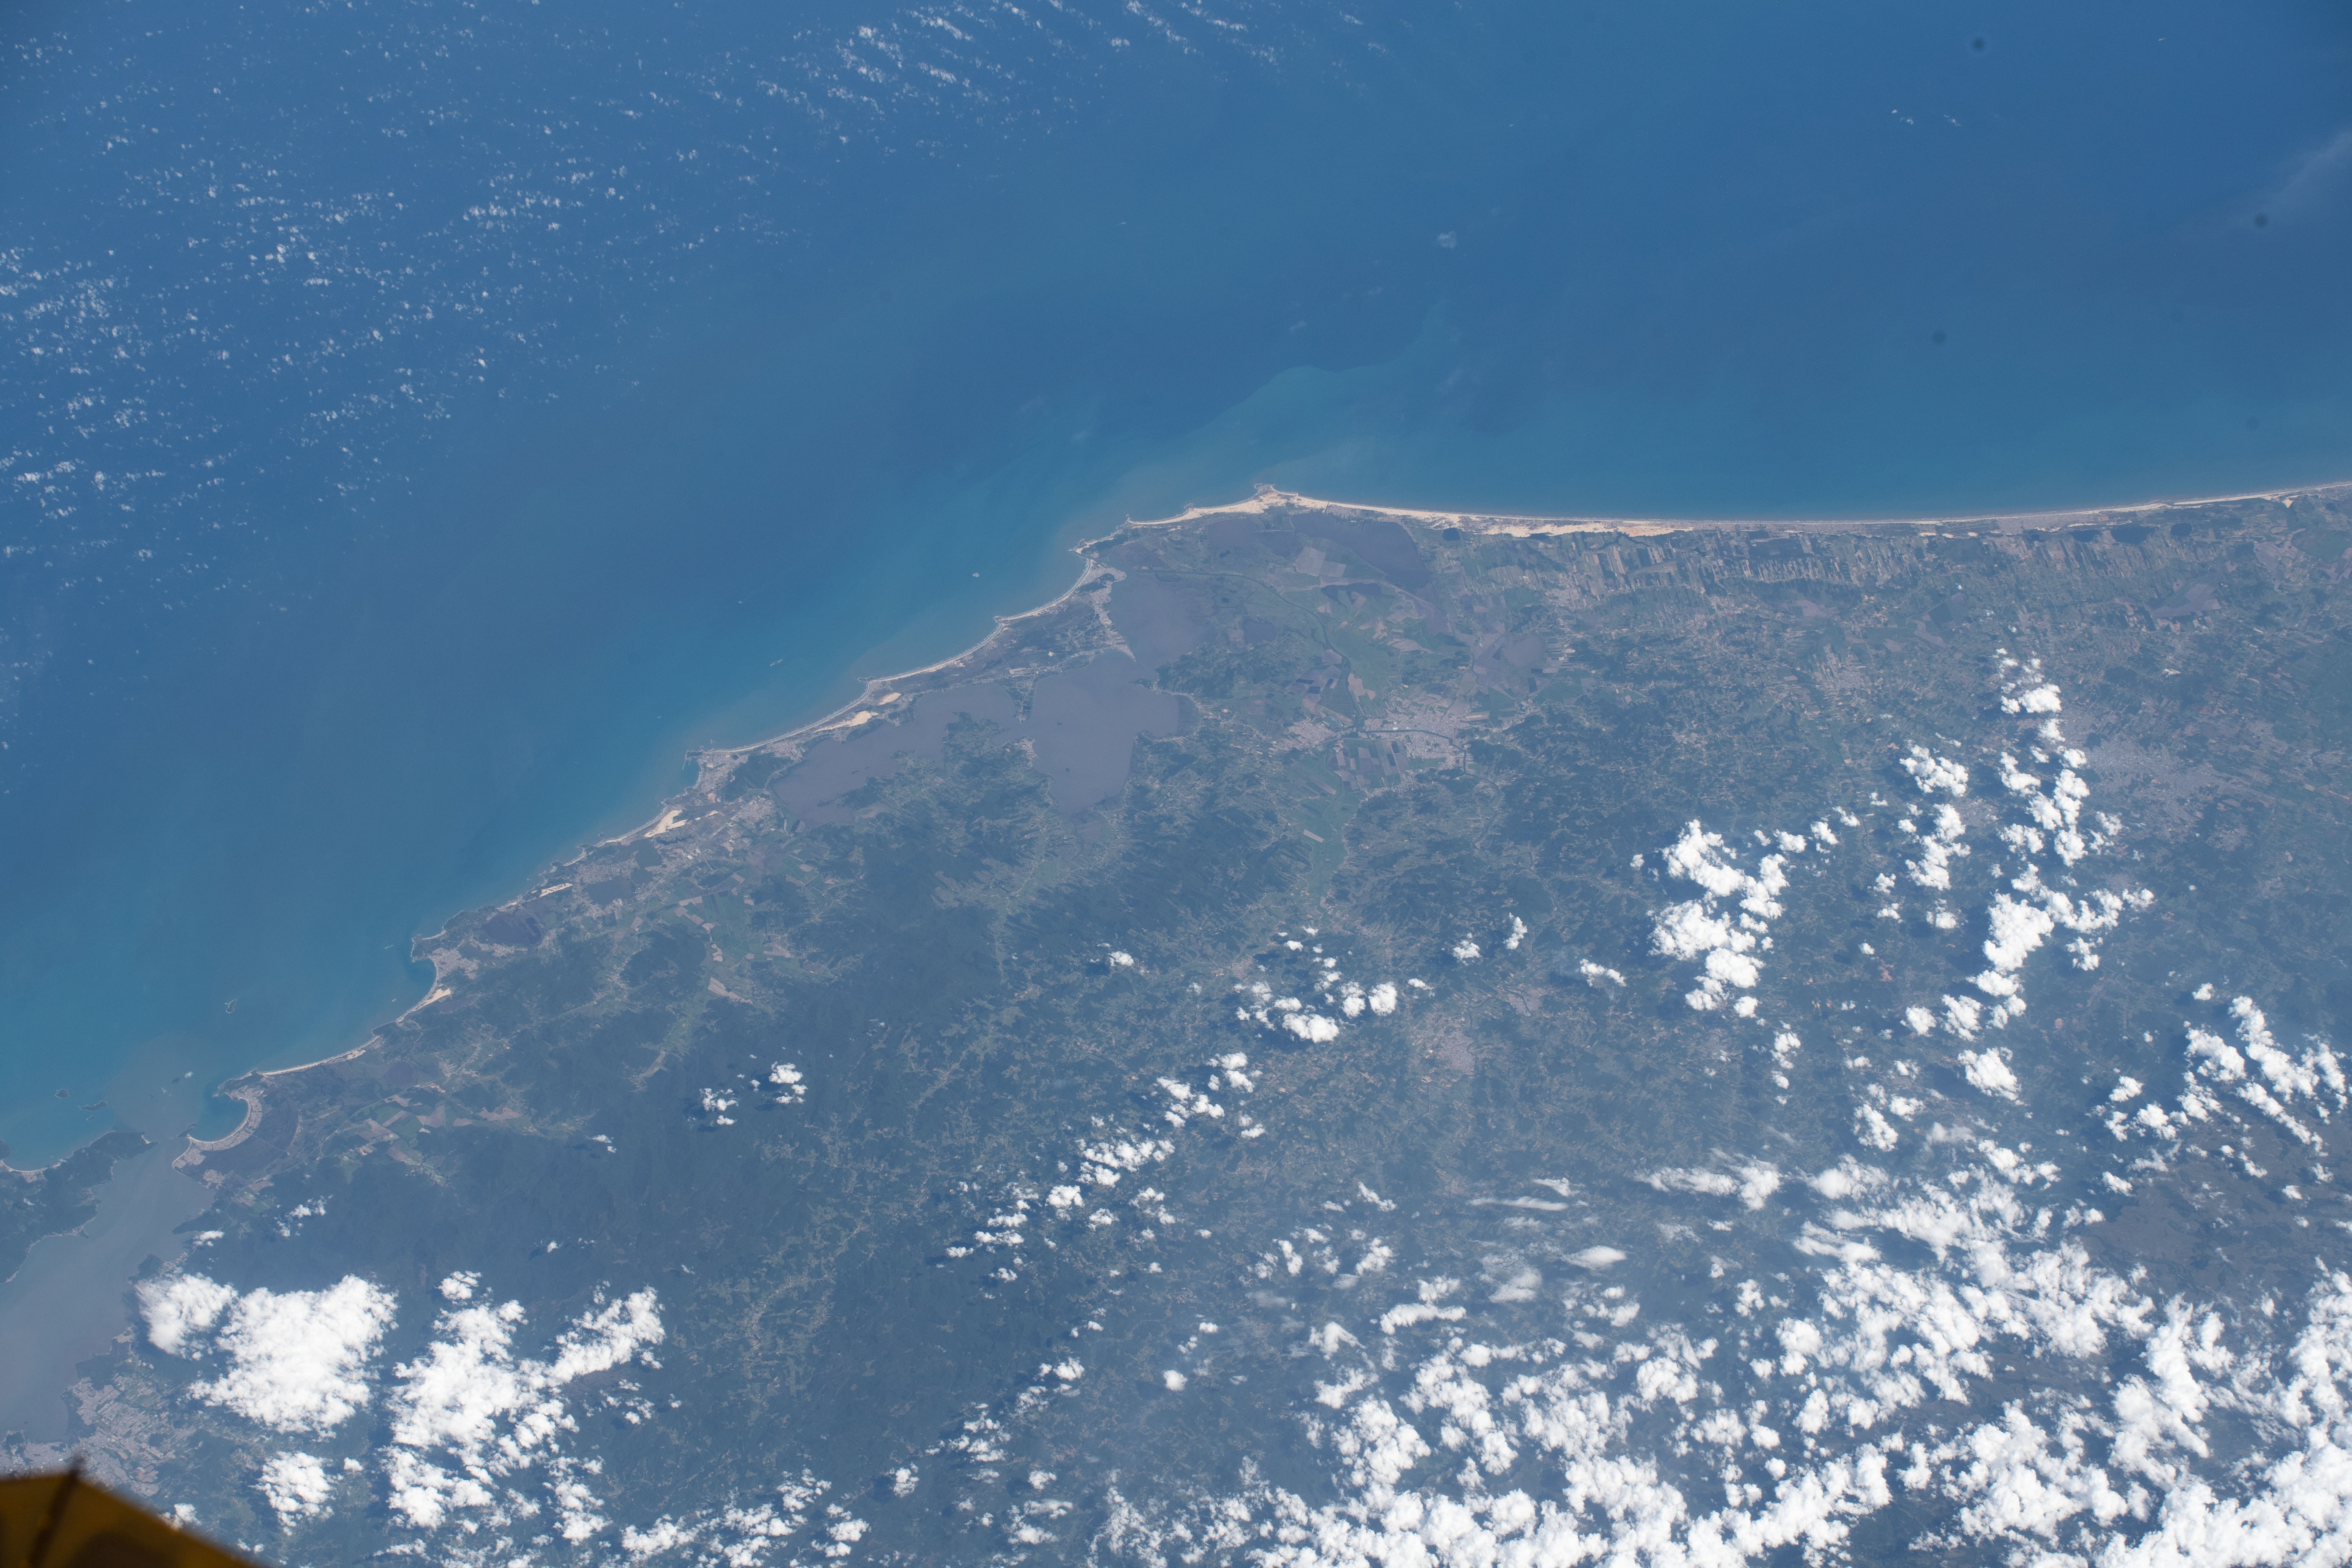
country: BRAZIL
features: TUBARAO, LAGOA IMARUI
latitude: -28.4
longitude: -49.0
